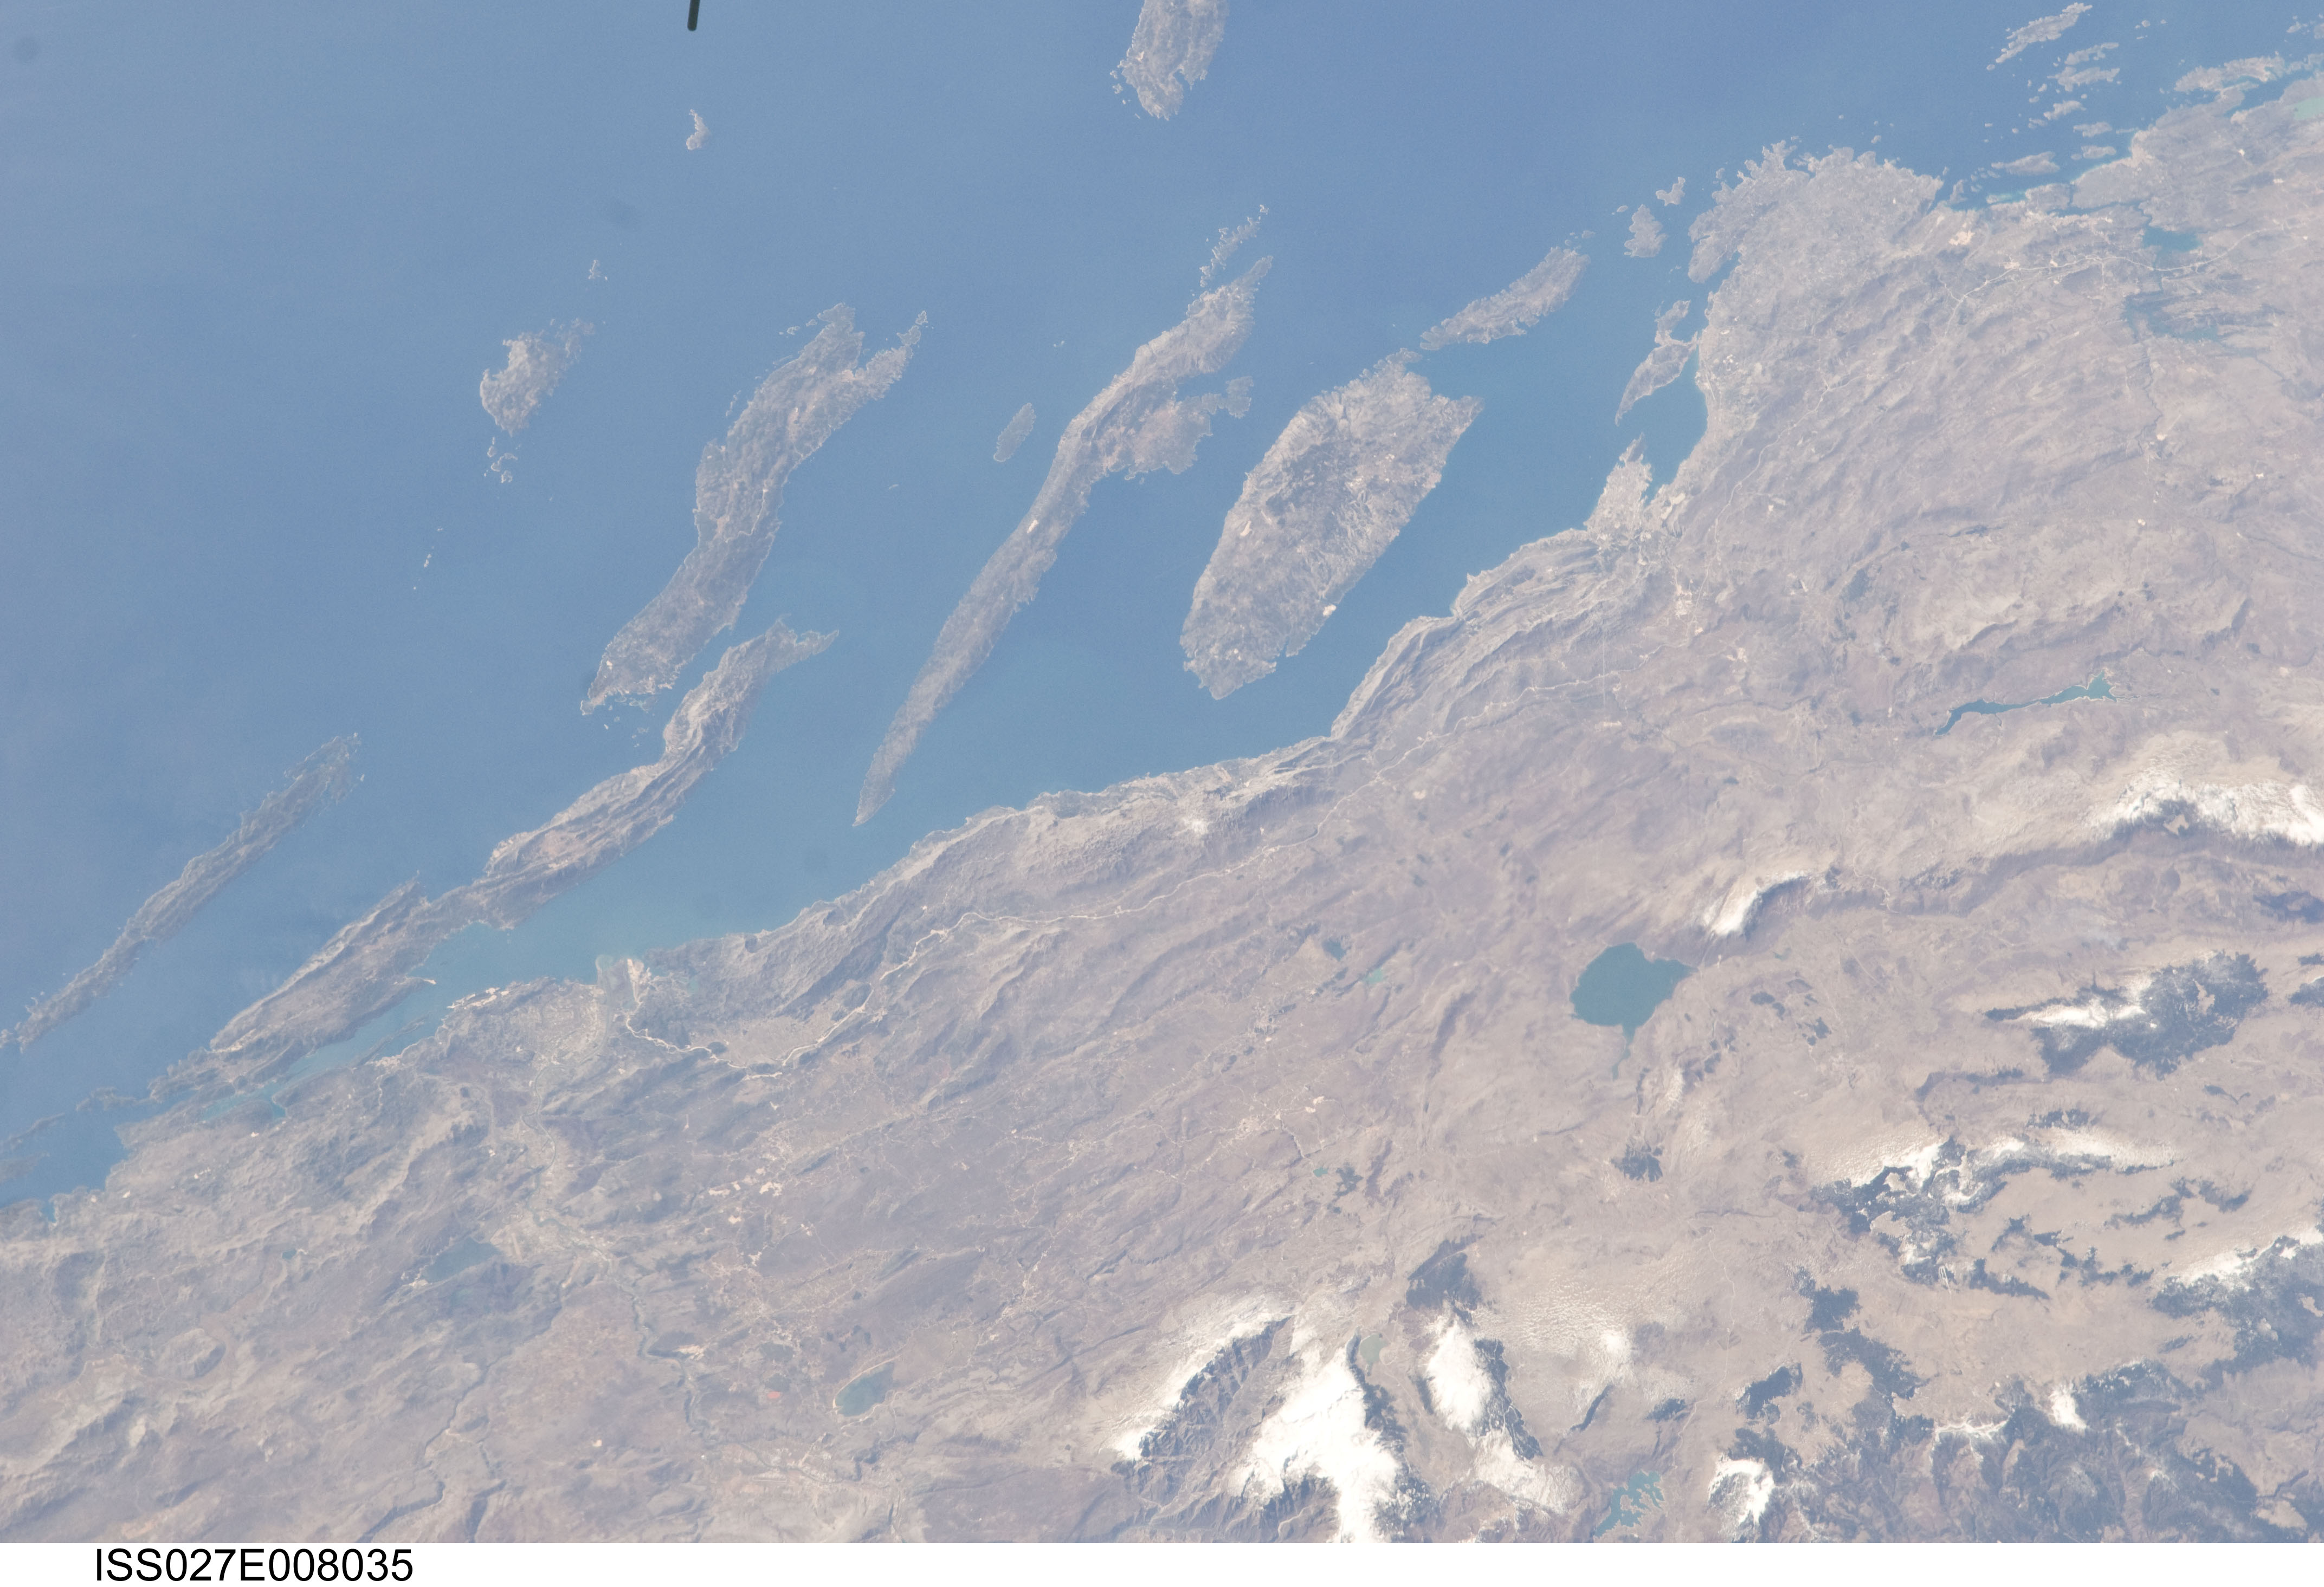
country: CROATIA
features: STANIĆI, CROATIA,ADRIATIC SEA,OTO KORCULA,OTOK HVAR,BUSKO BLATO,SUN GLINT, ADRIATIC S., MEDITERRANEAN S., CROATIA, BOSNIA AND HERZEGOVINA, BRAC I., HVAR I., KORCULA I., MLJET I., BUSKO BLATO L.,KONIZA, BLATO, SPLIT, METKOVIC,BASKA VODA, SUPETAR,SPLIT, BOSNIA AND HERZEGOVINA, GOLINJEVO, ADRIATIC SEA
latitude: 43.3
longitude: 17.0
